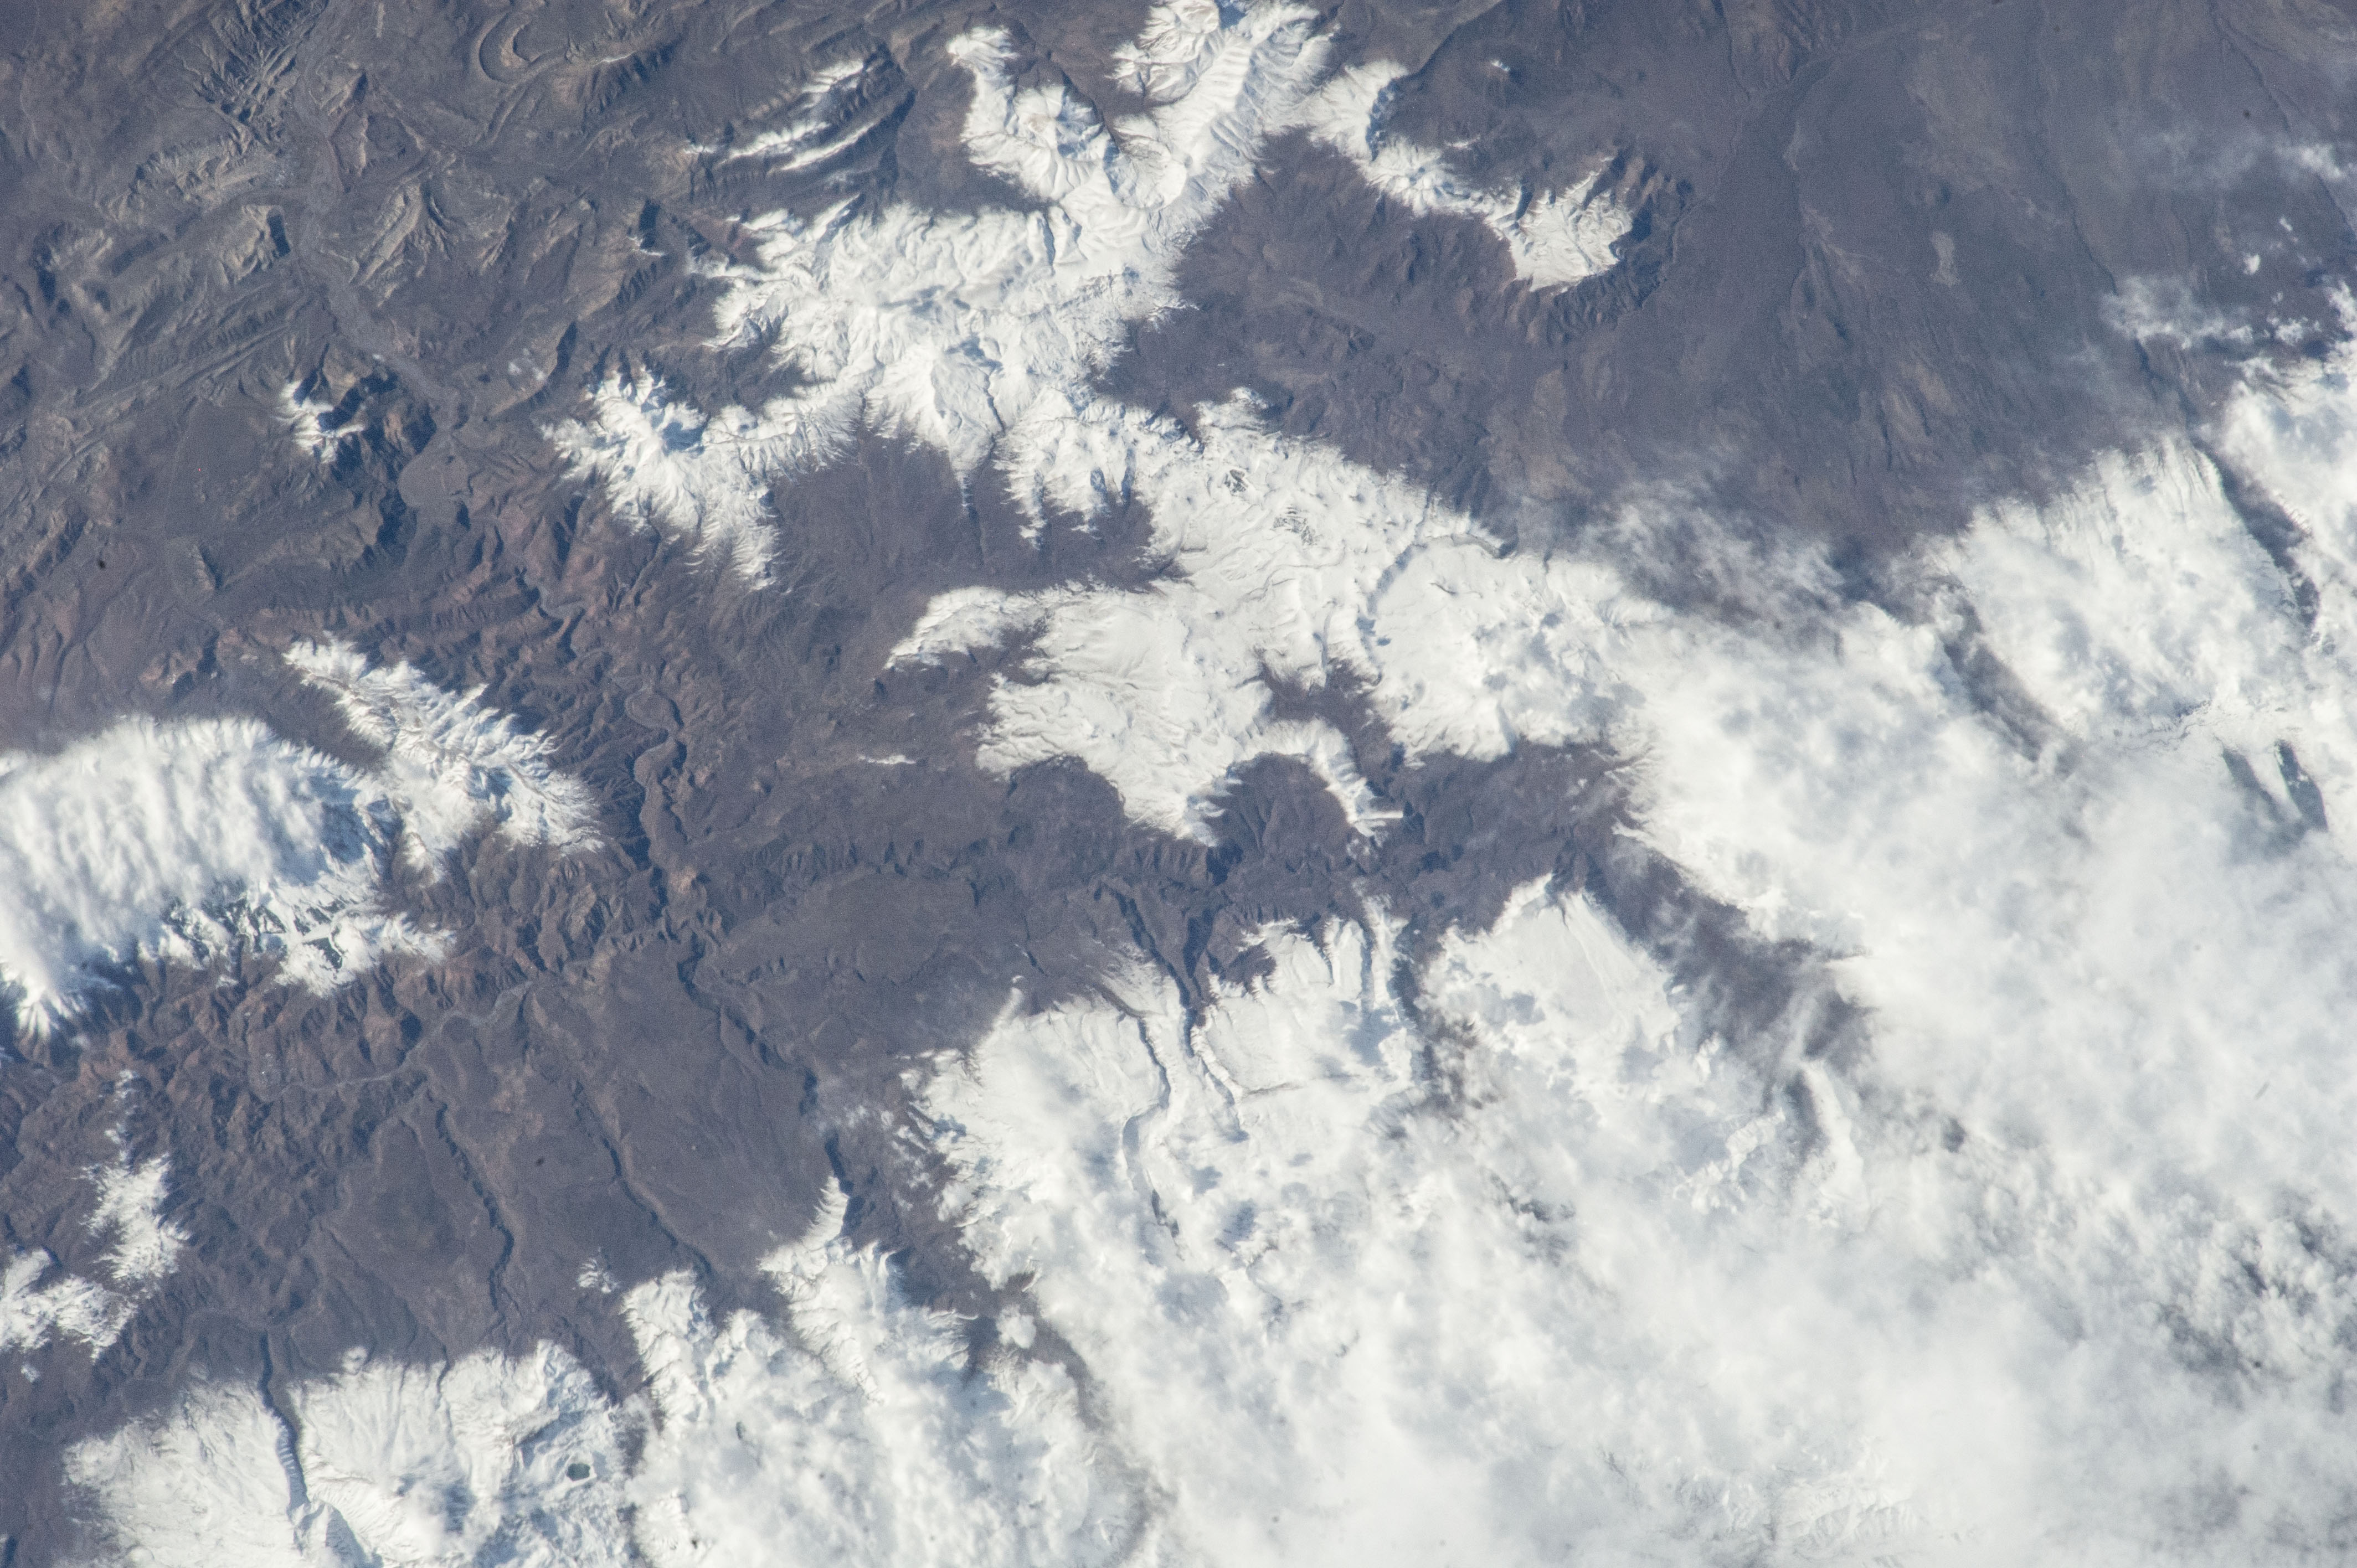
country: ARGENTINA
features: ANDEAN FOOTHILLS WITH SNOW
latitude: -38.1
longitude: -70.6
